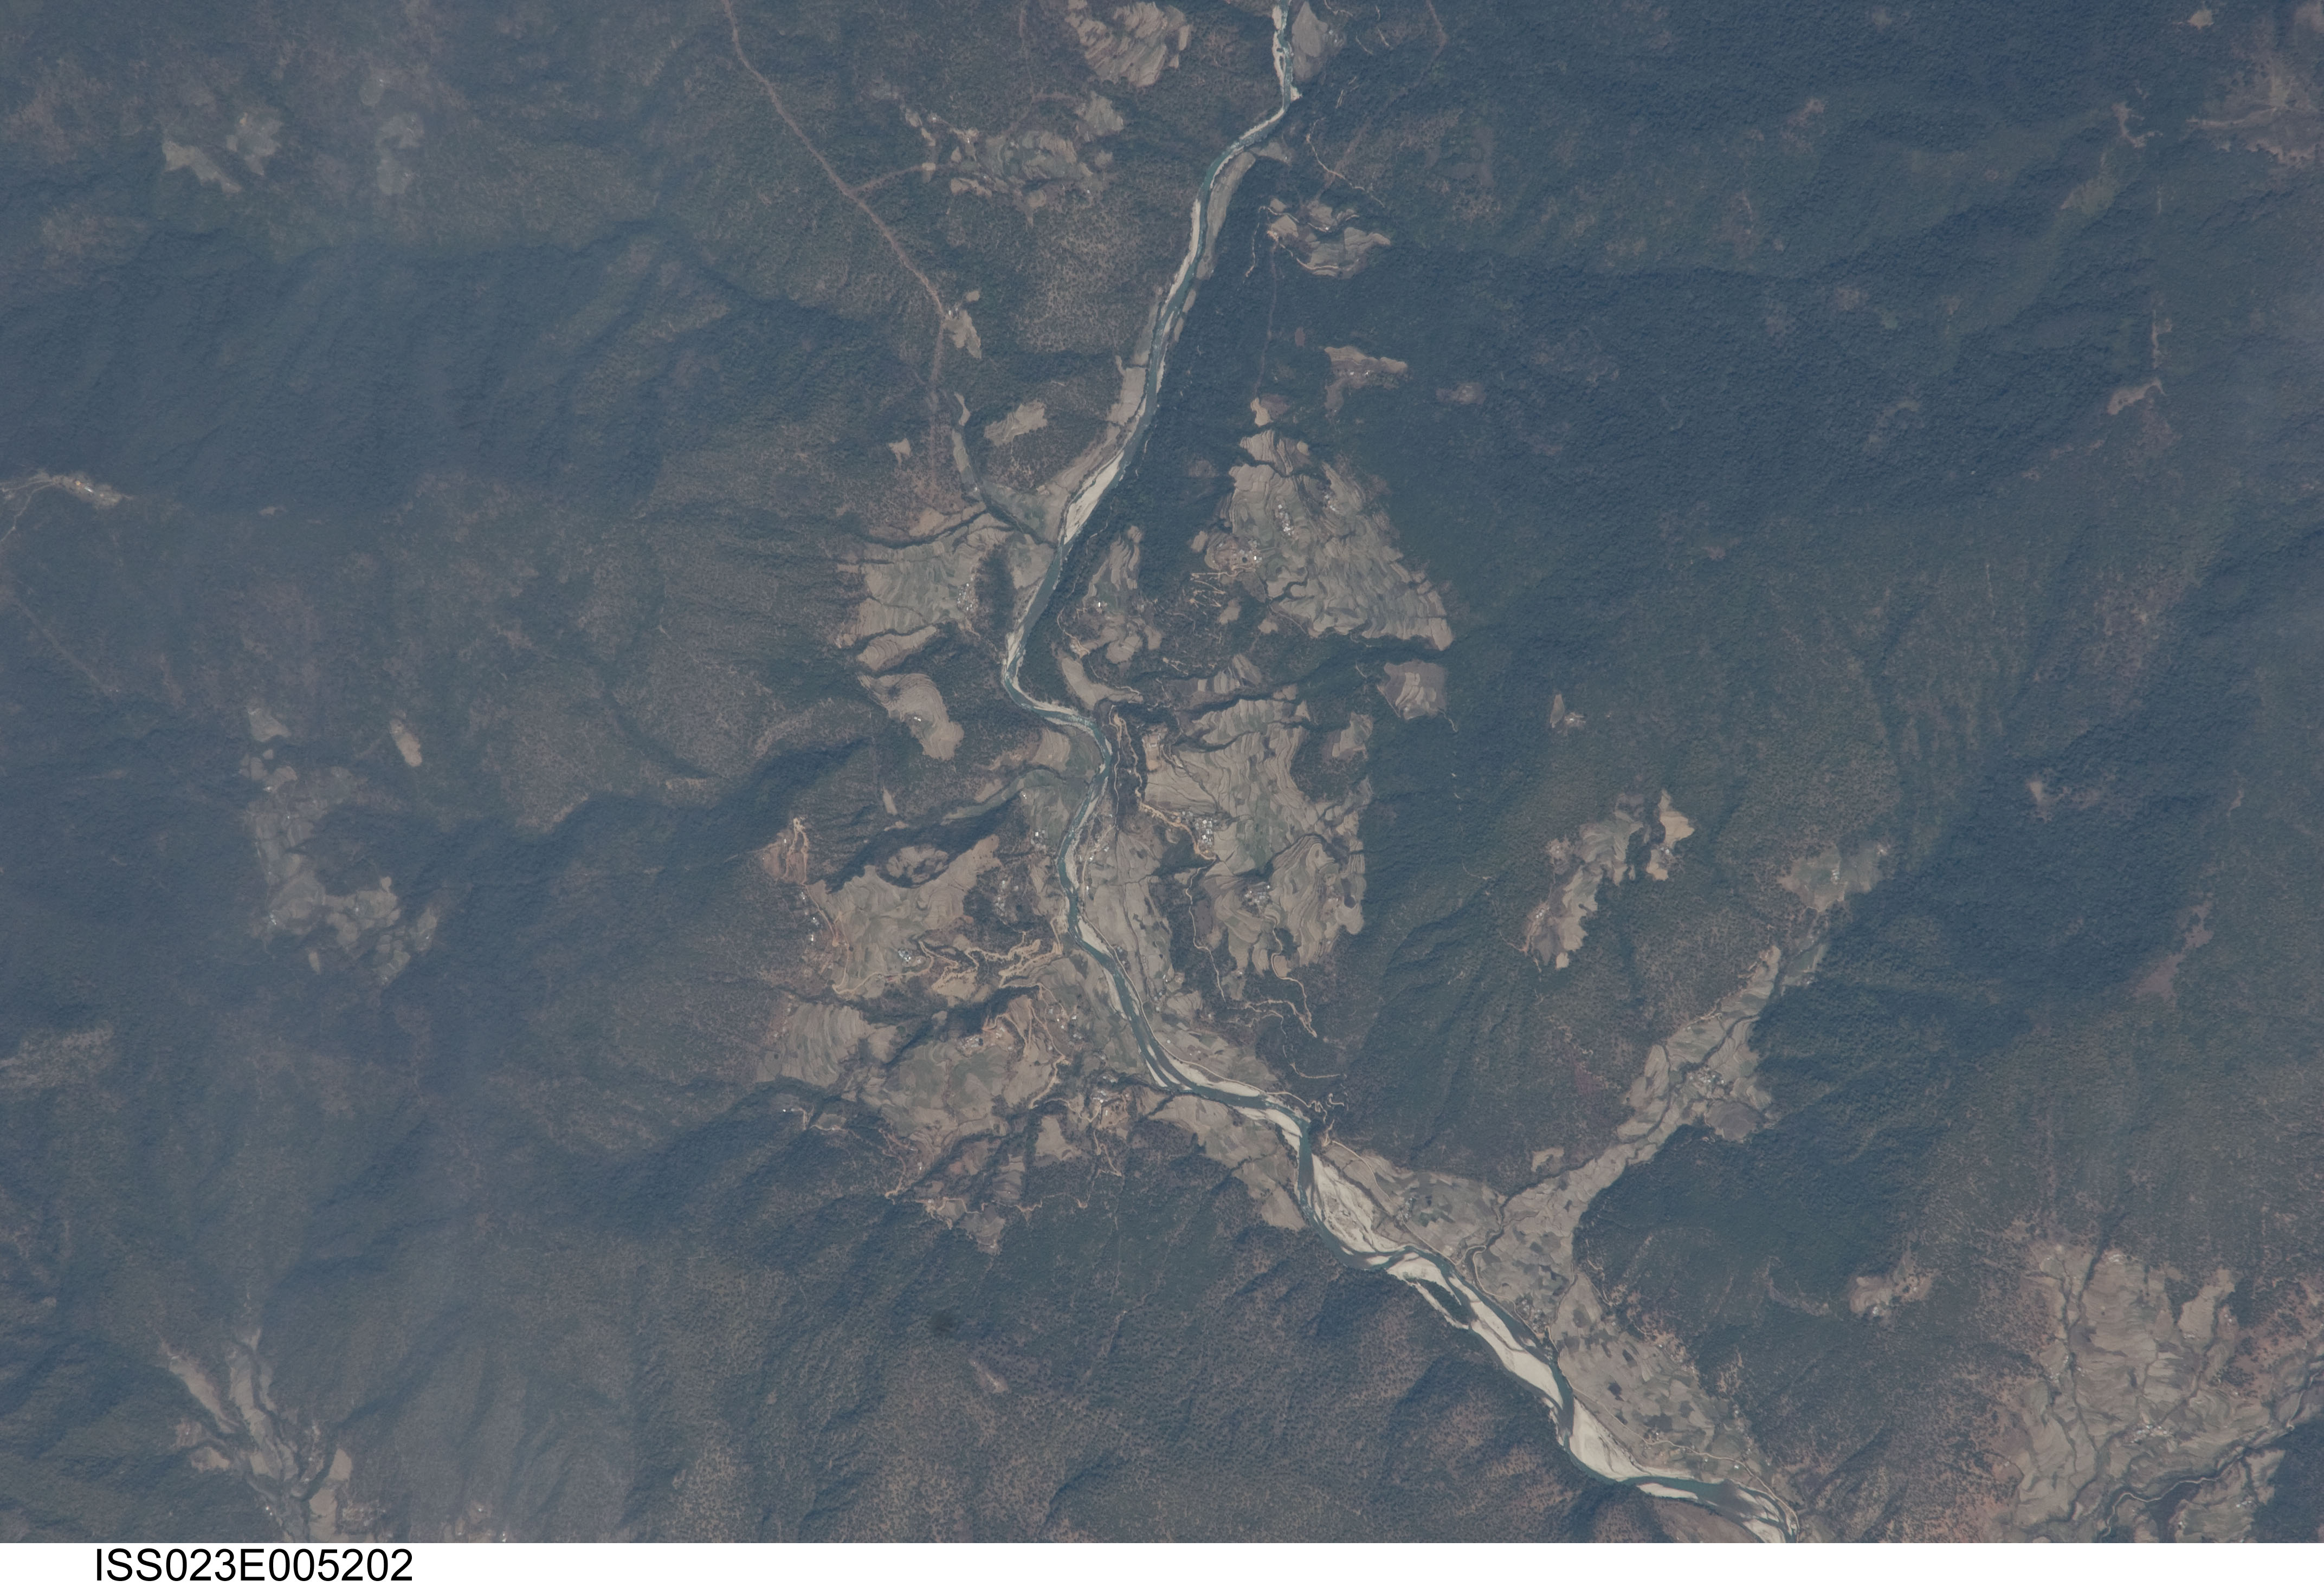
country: BHUTAN
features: SUNKOSH RIVER VALLEY, MTS., FOR., AGR., NORTH OF WANGDUE PHODRANG, ROADS
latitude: 27.6
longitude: 89.9
